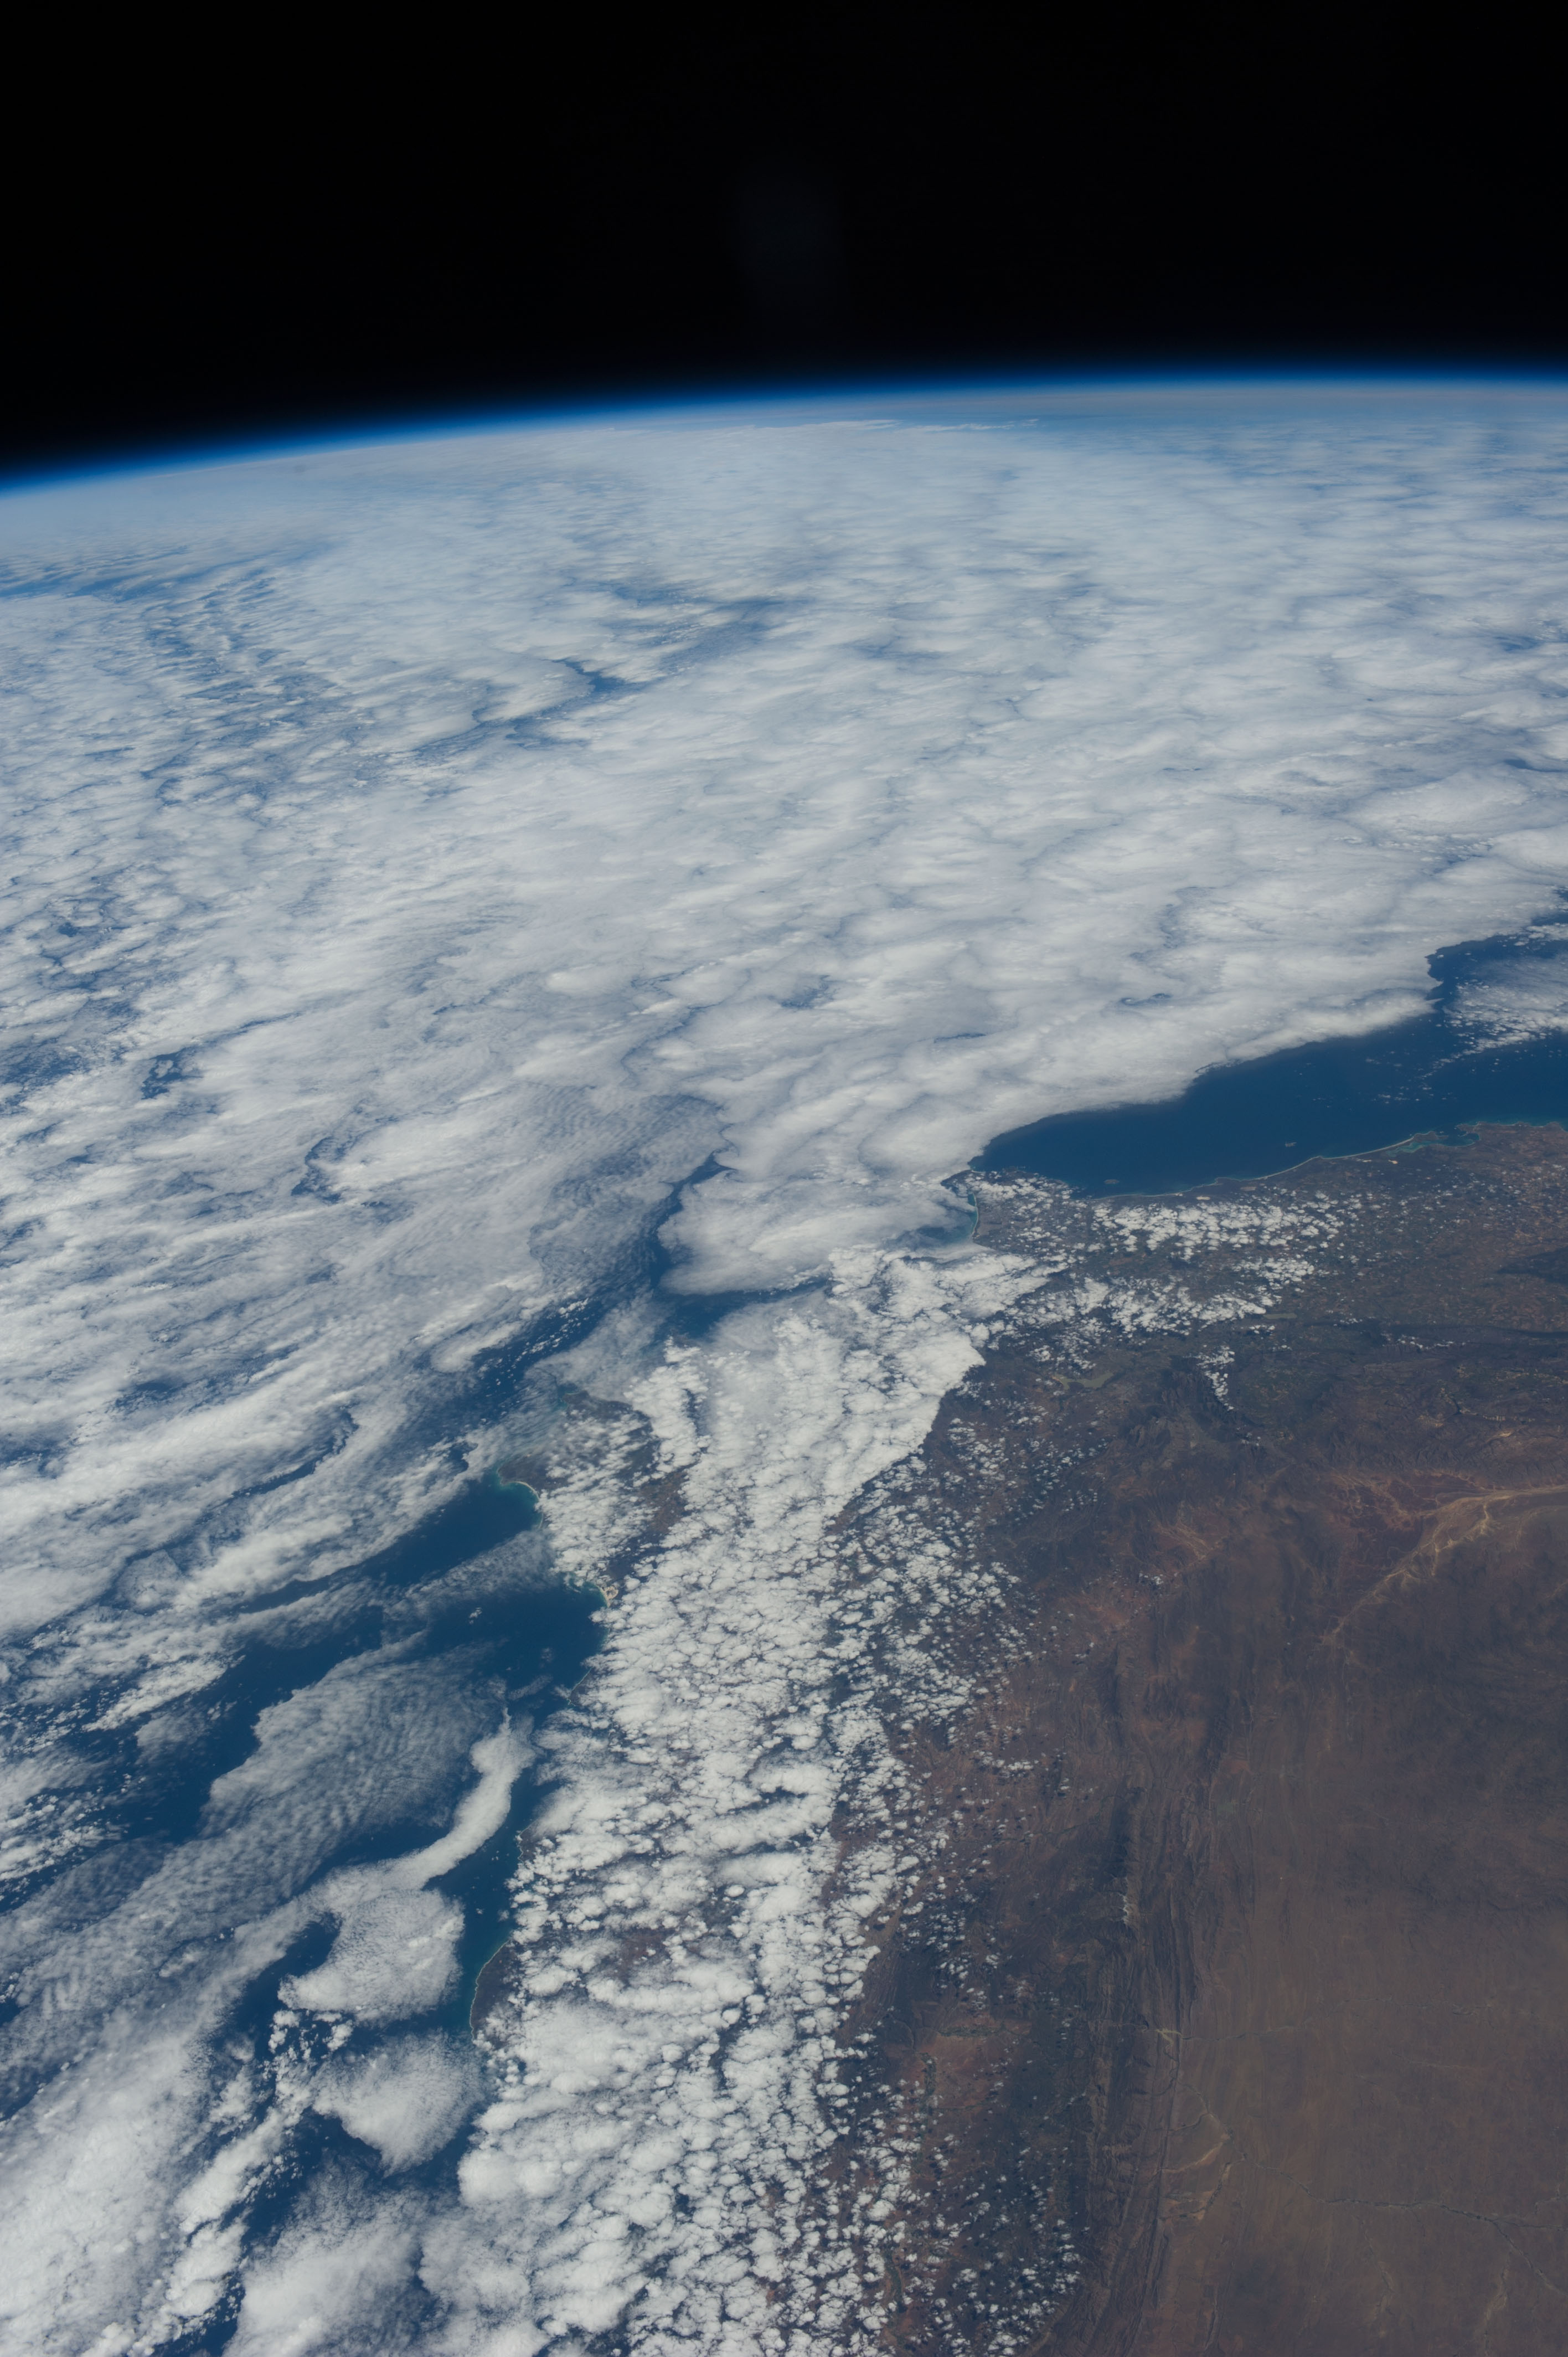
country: ATLANTIC OCEAN
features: VREDENBURG, CAPE TOWN, MOUNTAINS, ATLANTIC OCEAN
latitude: -34.6
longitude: 18.7
